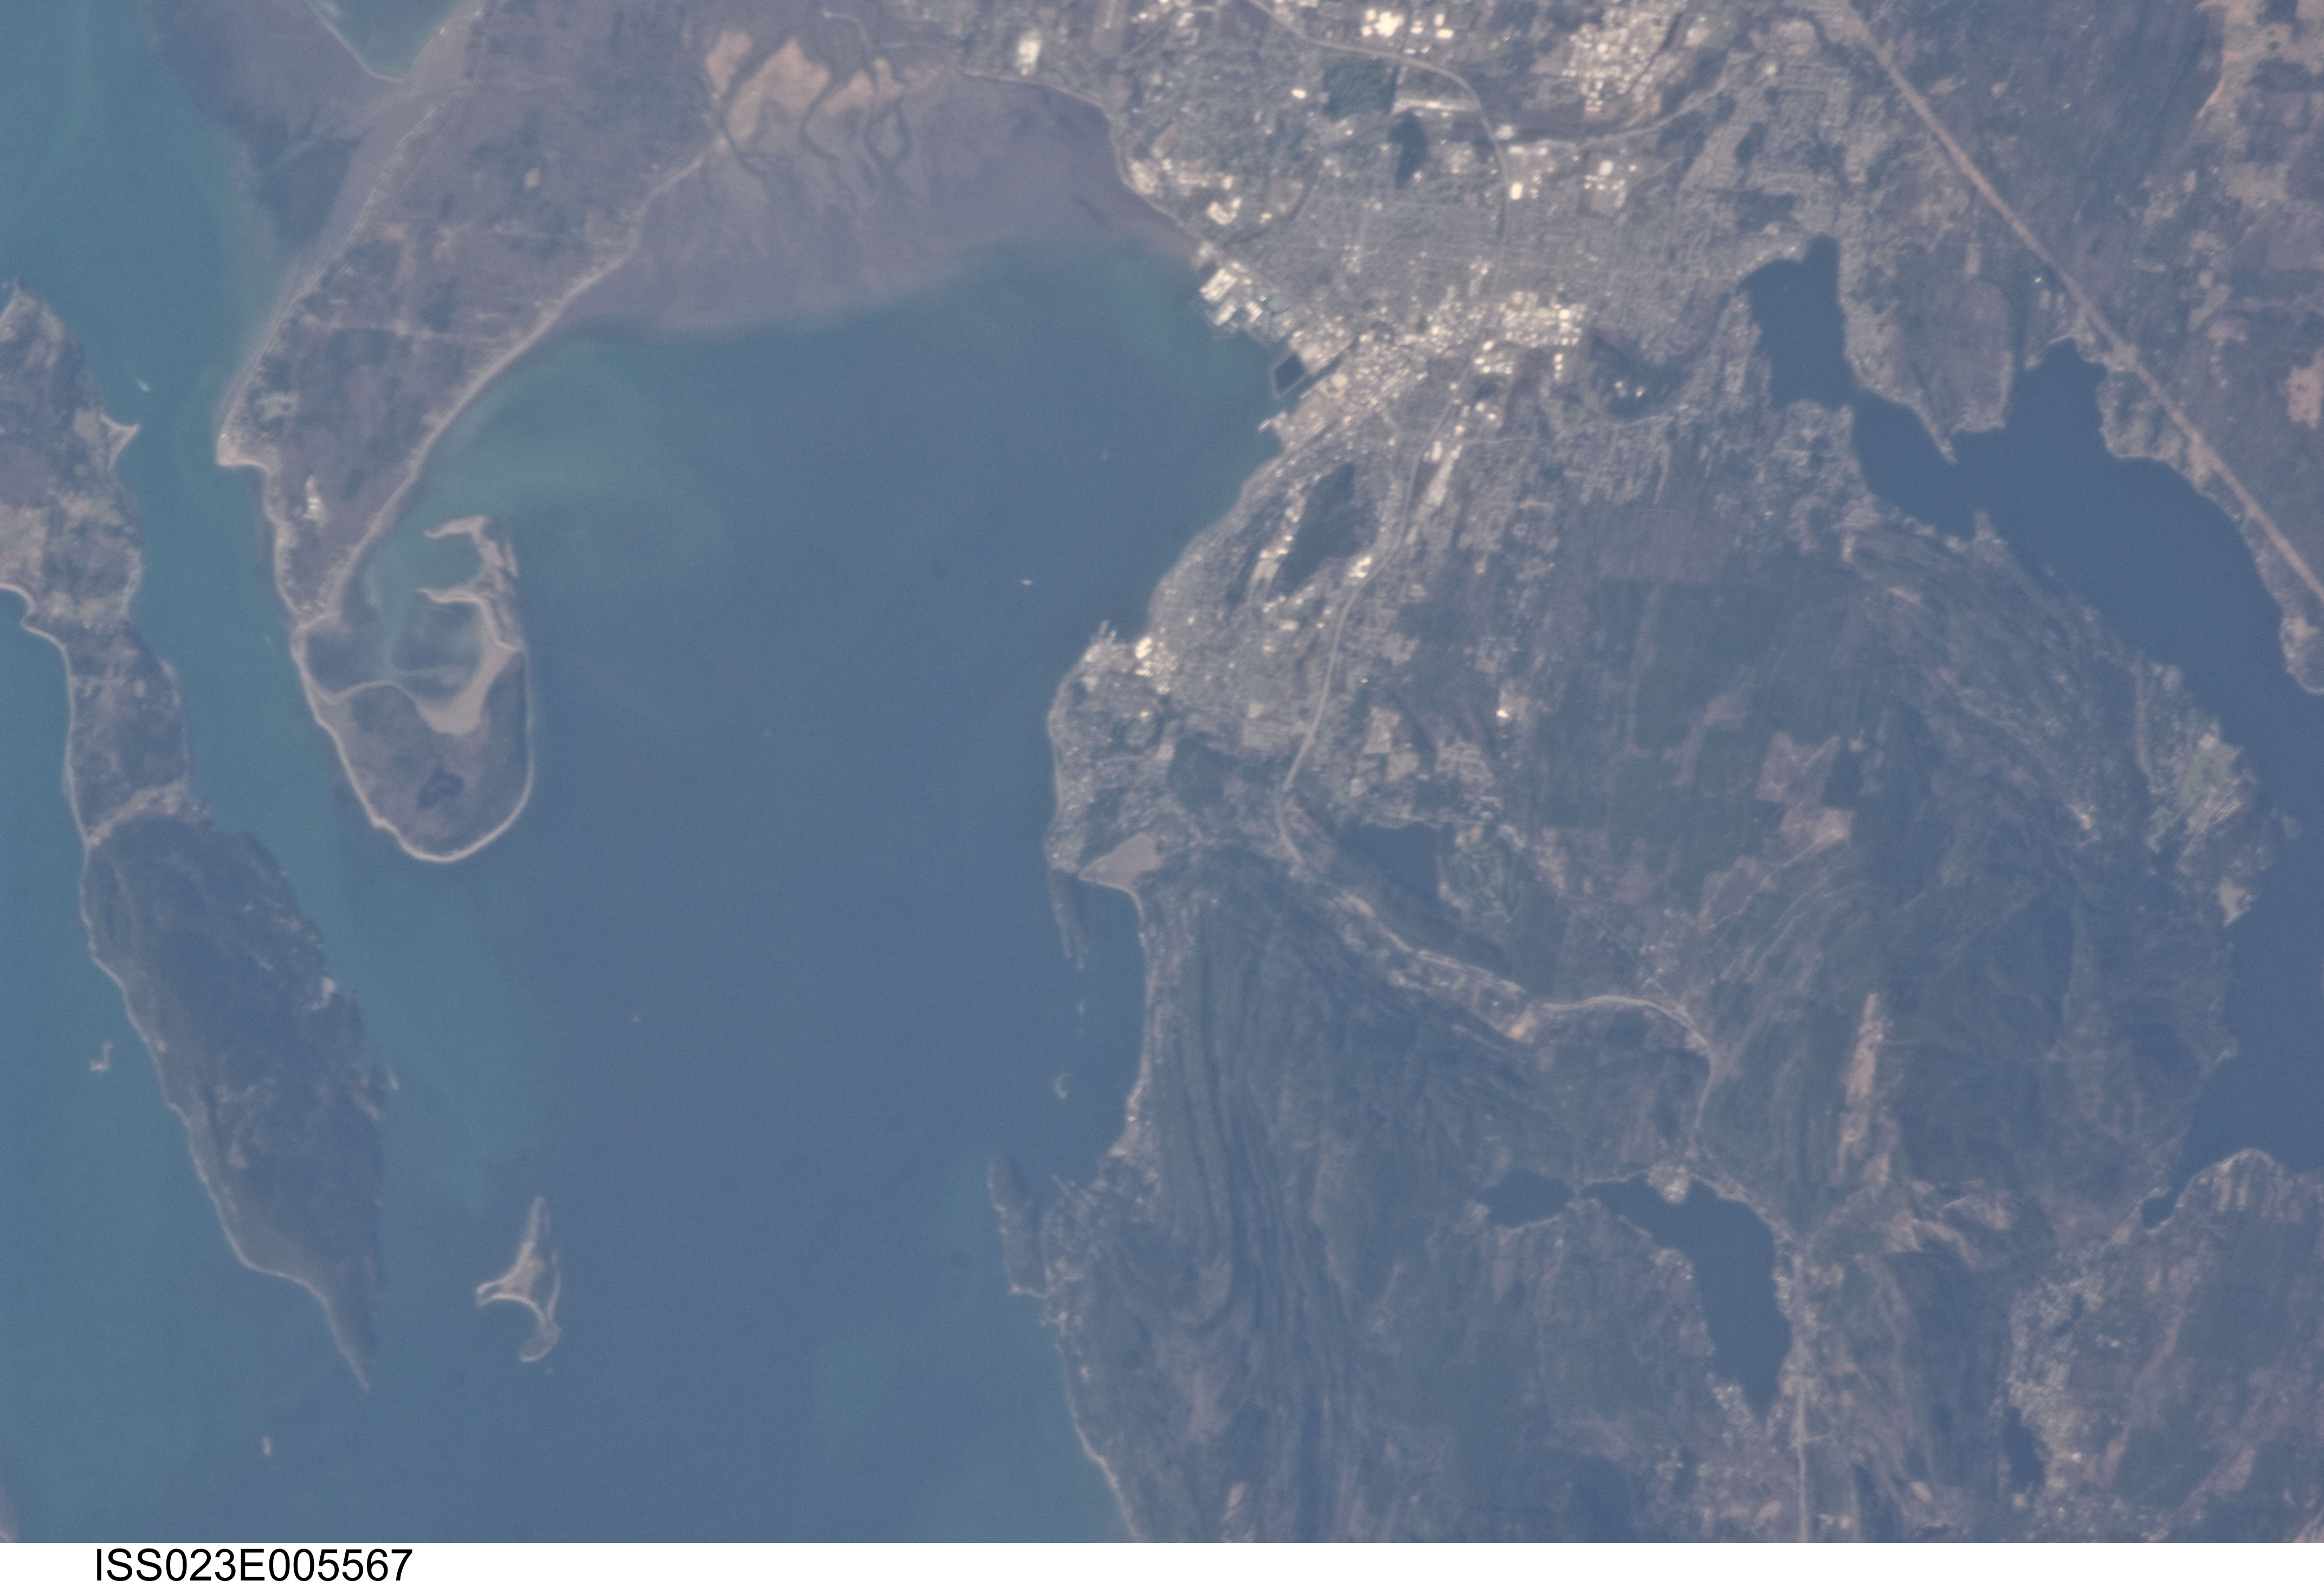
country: CANADA-BC
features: FRASER RIVER, FORT LANGLEY
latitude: 49.2
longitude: -122.7
